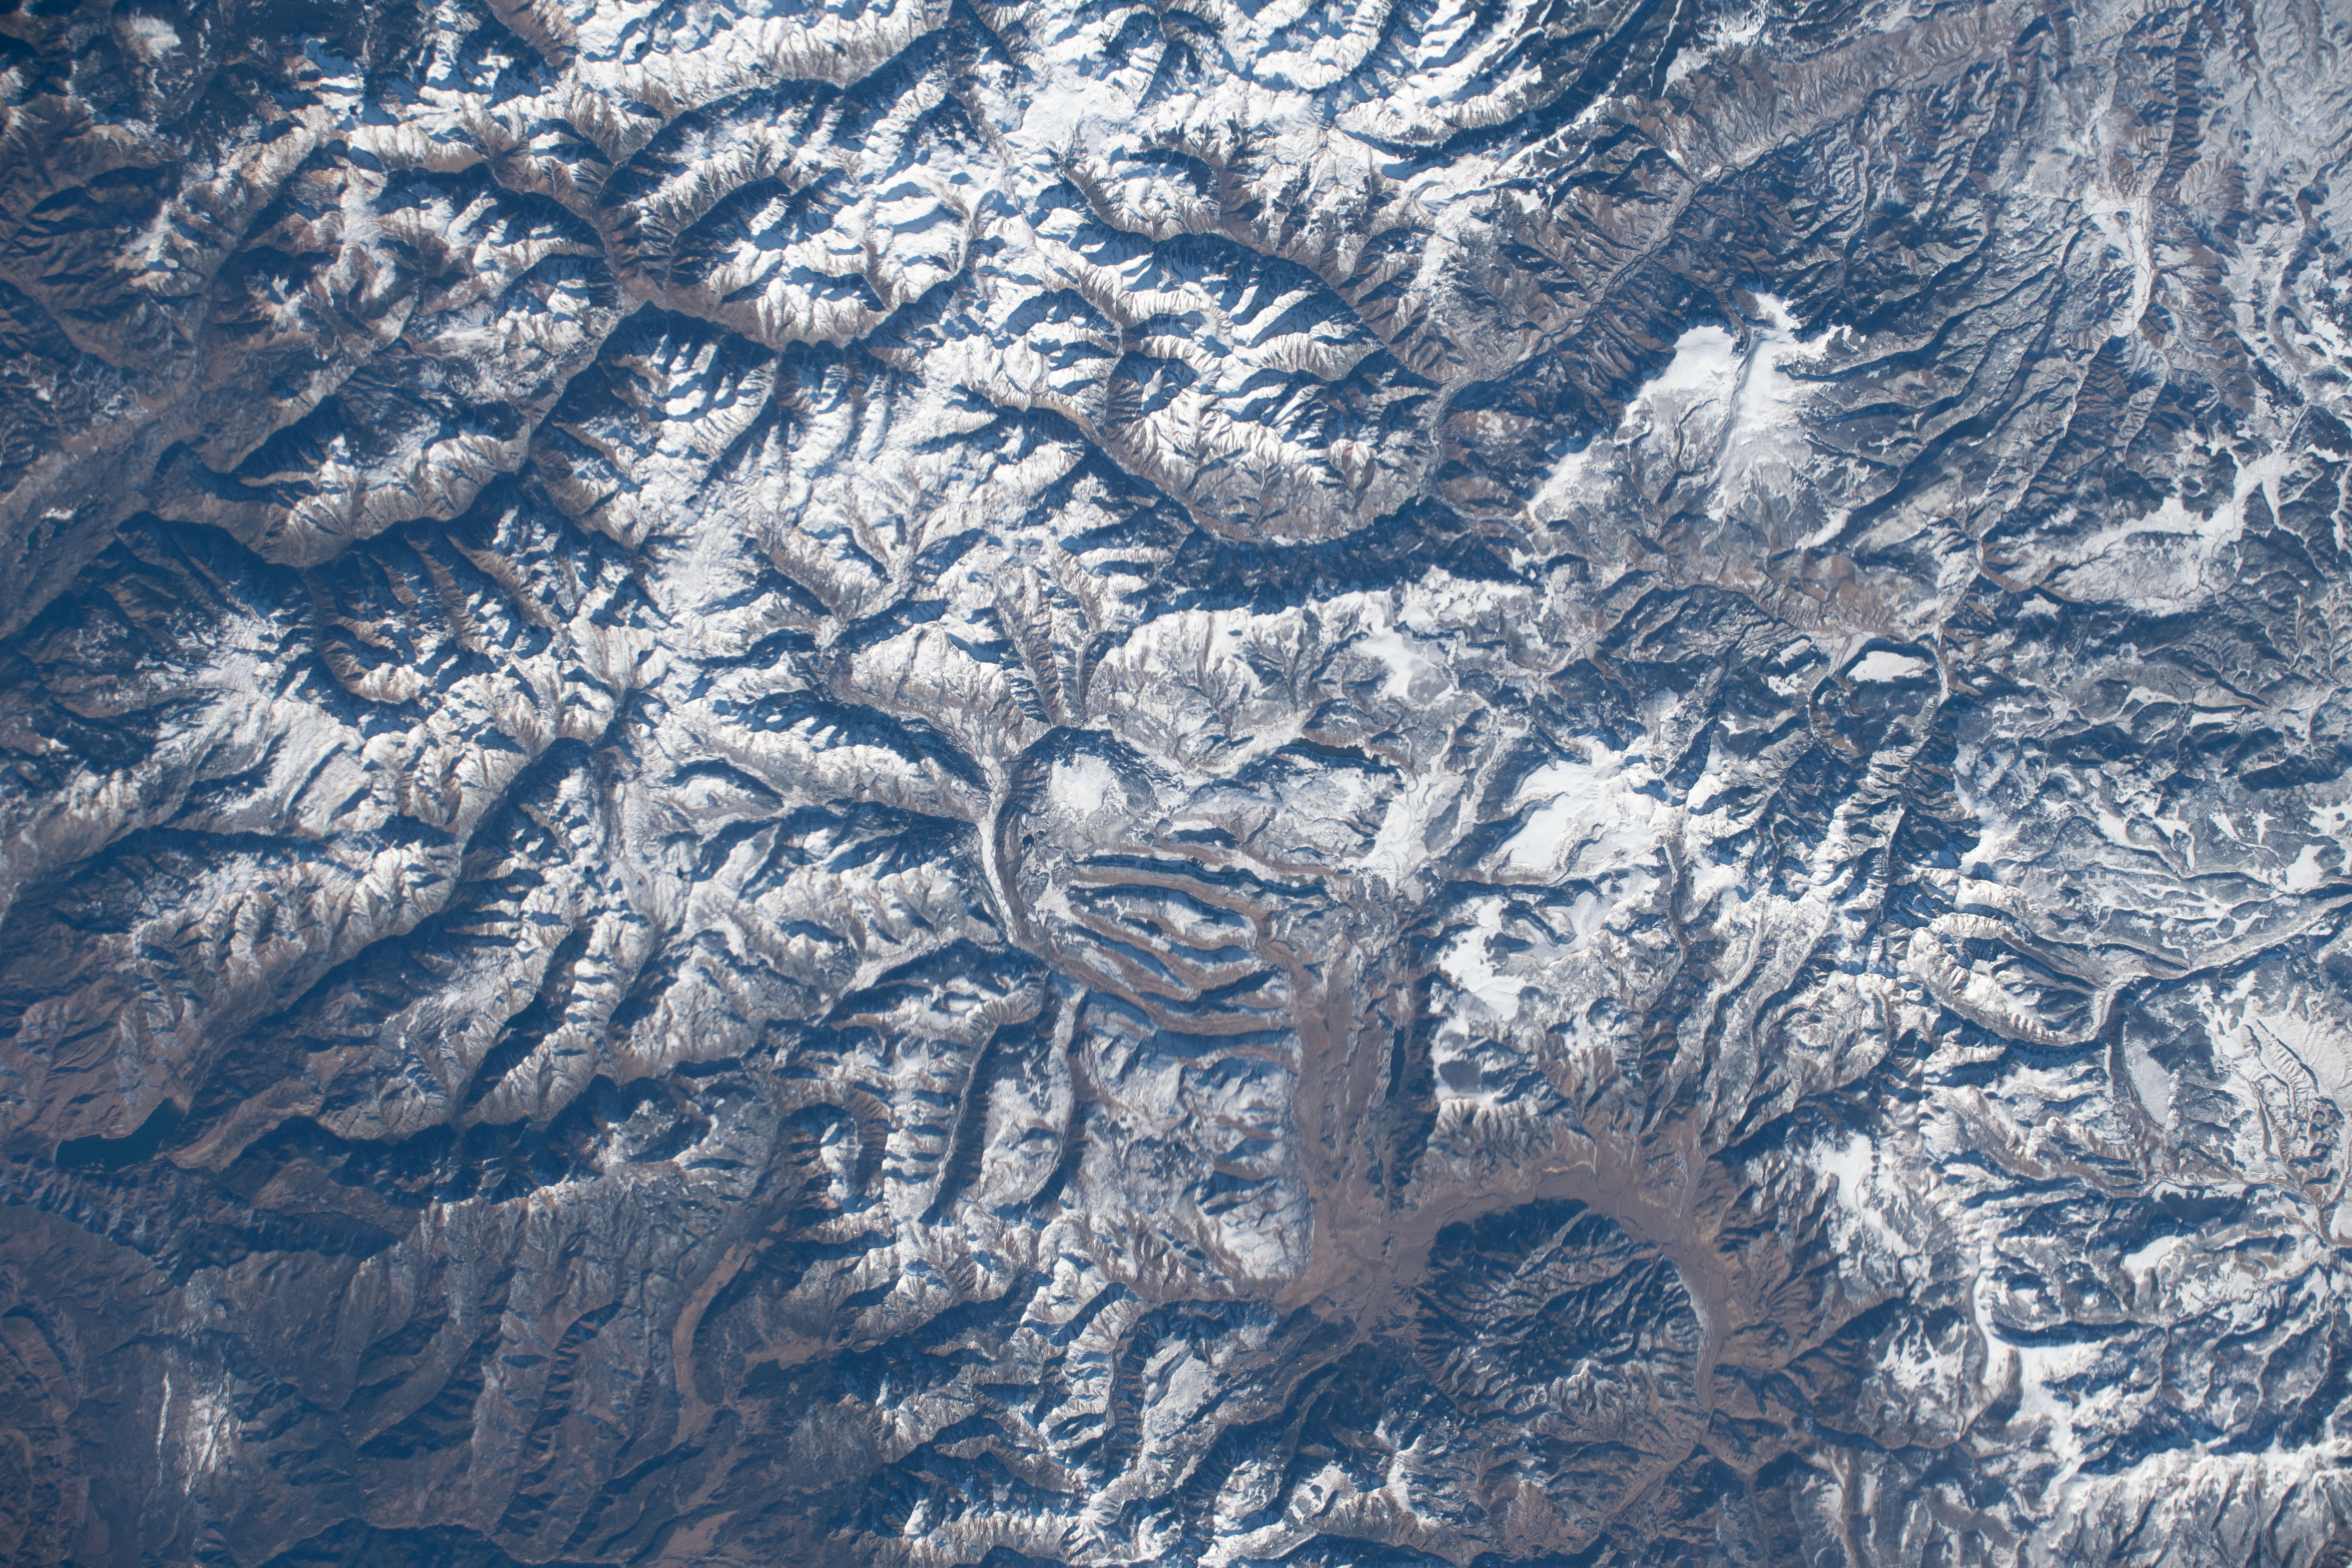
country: USA-COLORADO
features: TWIN PEAKS, REDCLOUD PEAK
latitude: 37.9
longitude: -107.2
